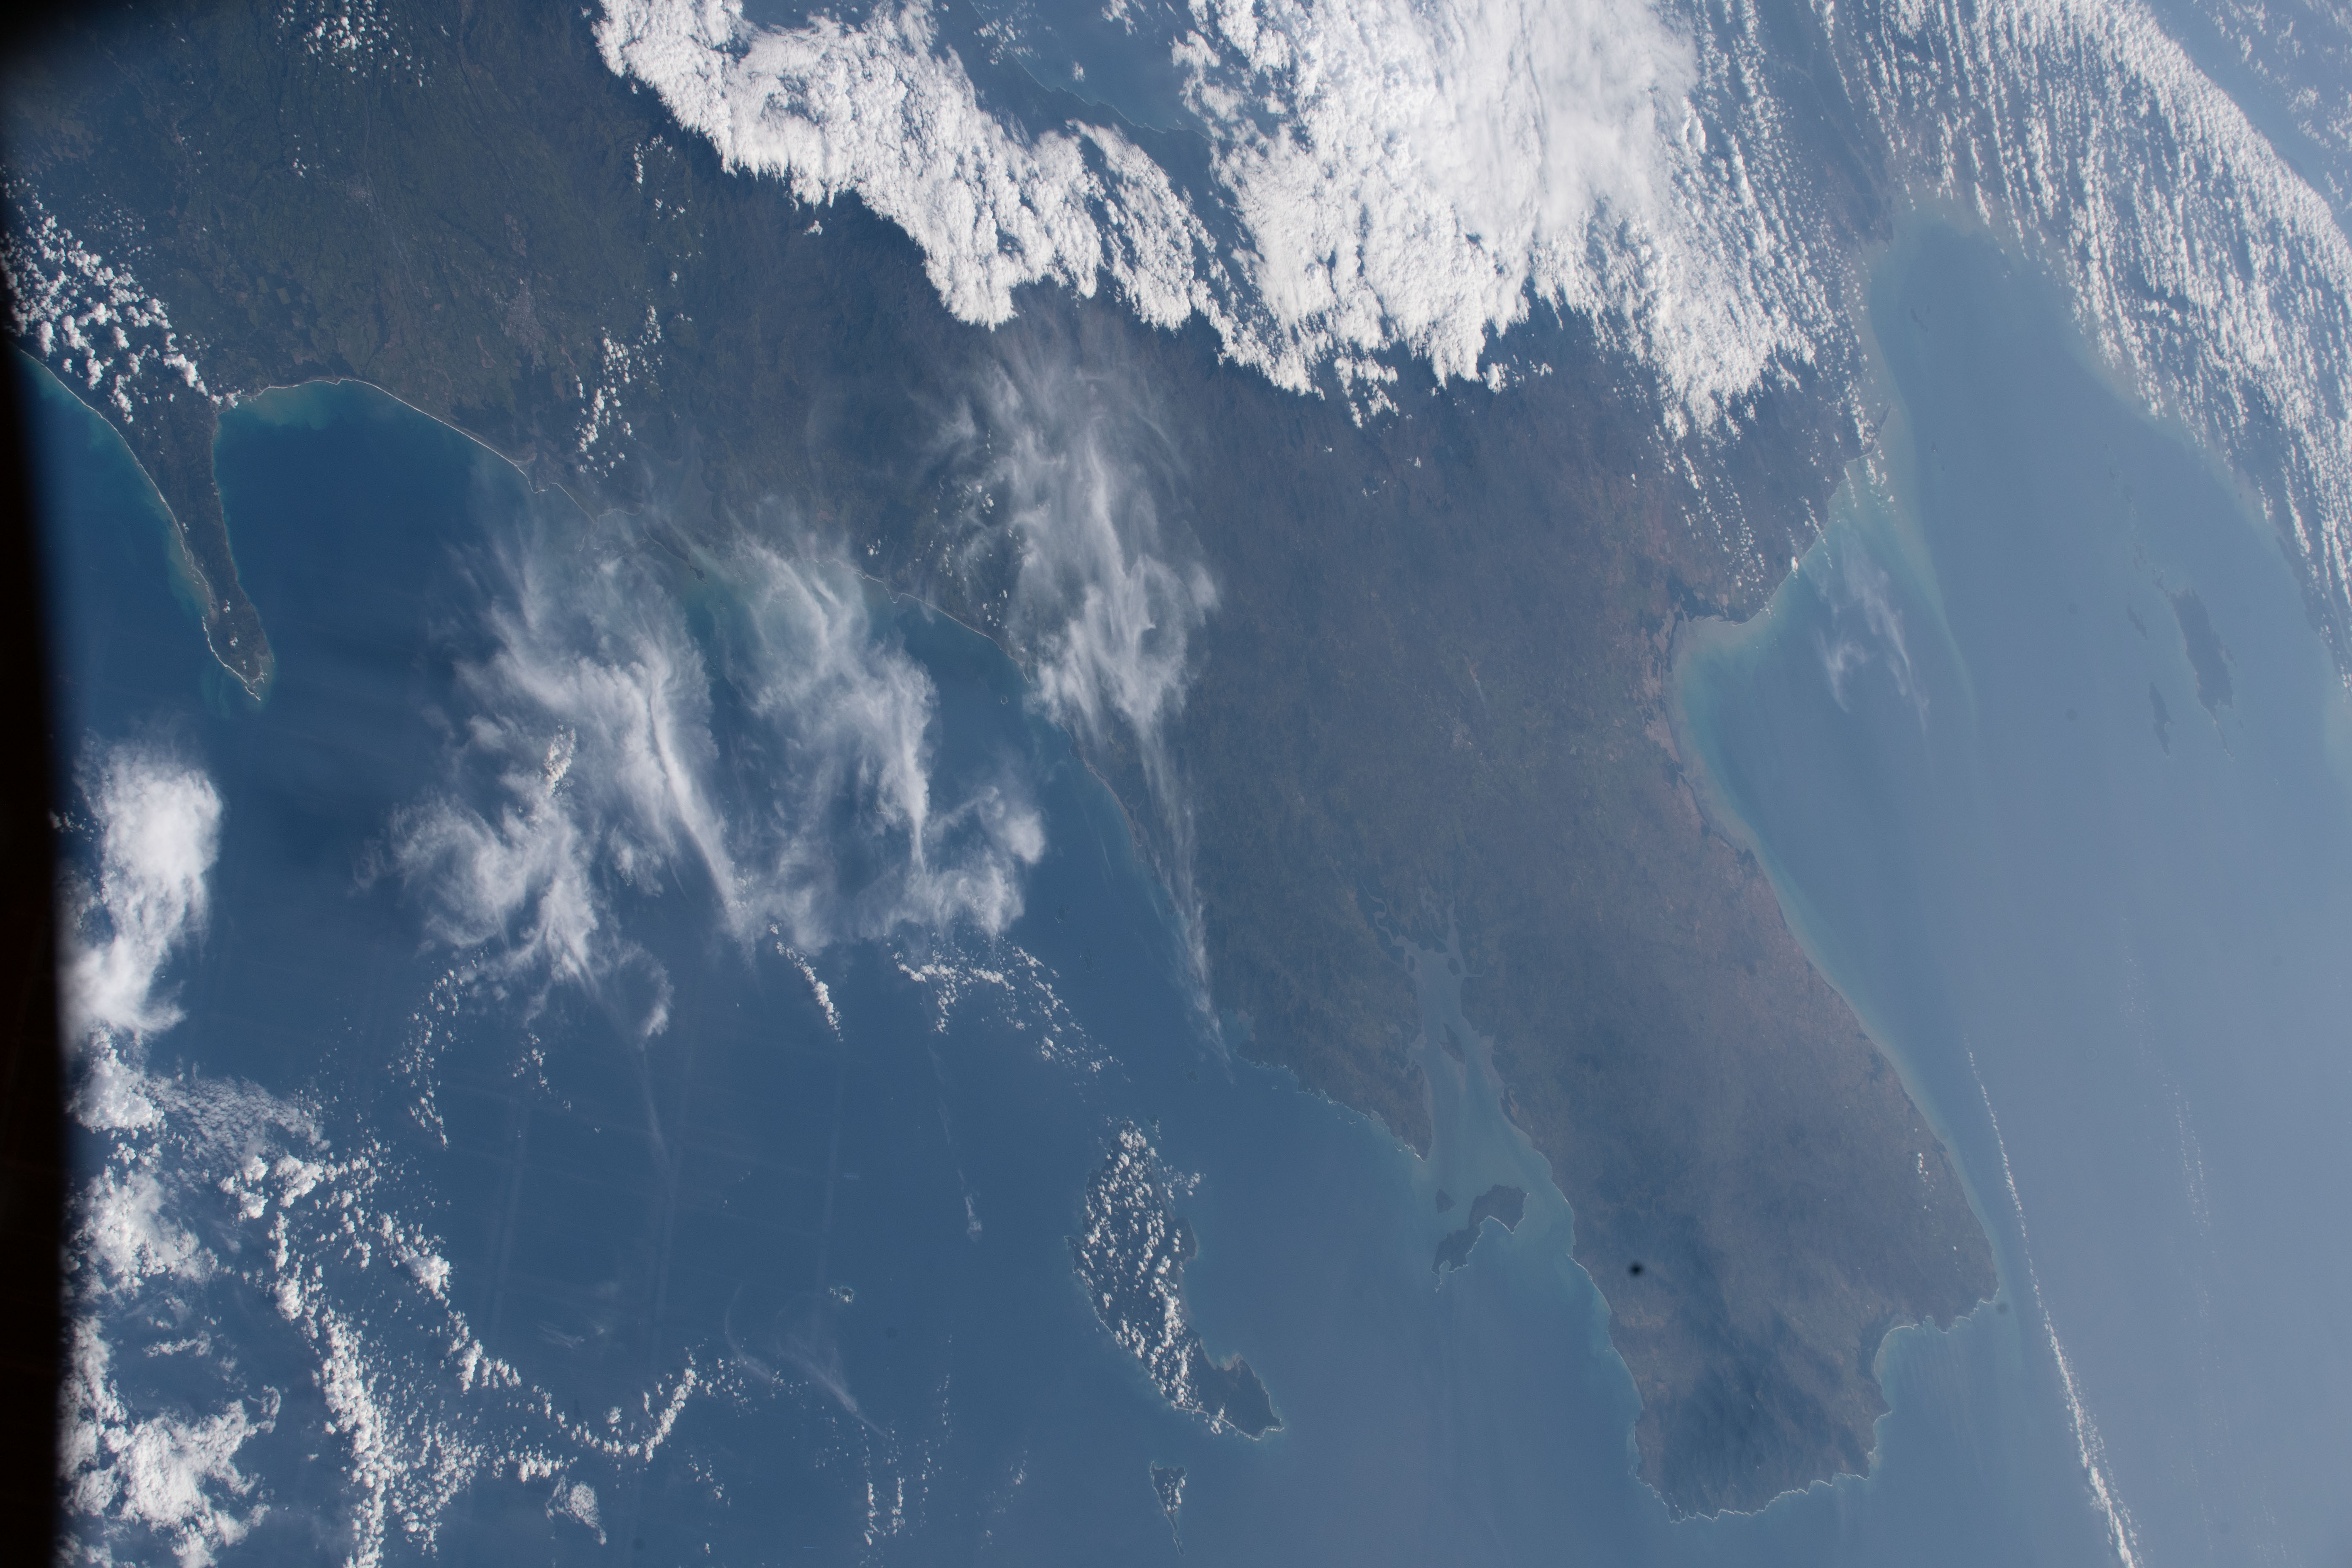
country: PANAMA
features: HUMEDALES DEL GOFO DE MONTIJO ISLA CEBACO GULF OF PARITA, COIBA ISLAND, GULF OF PANAMA, ISLA DEL REY
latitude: 8.0
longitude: -81.5
